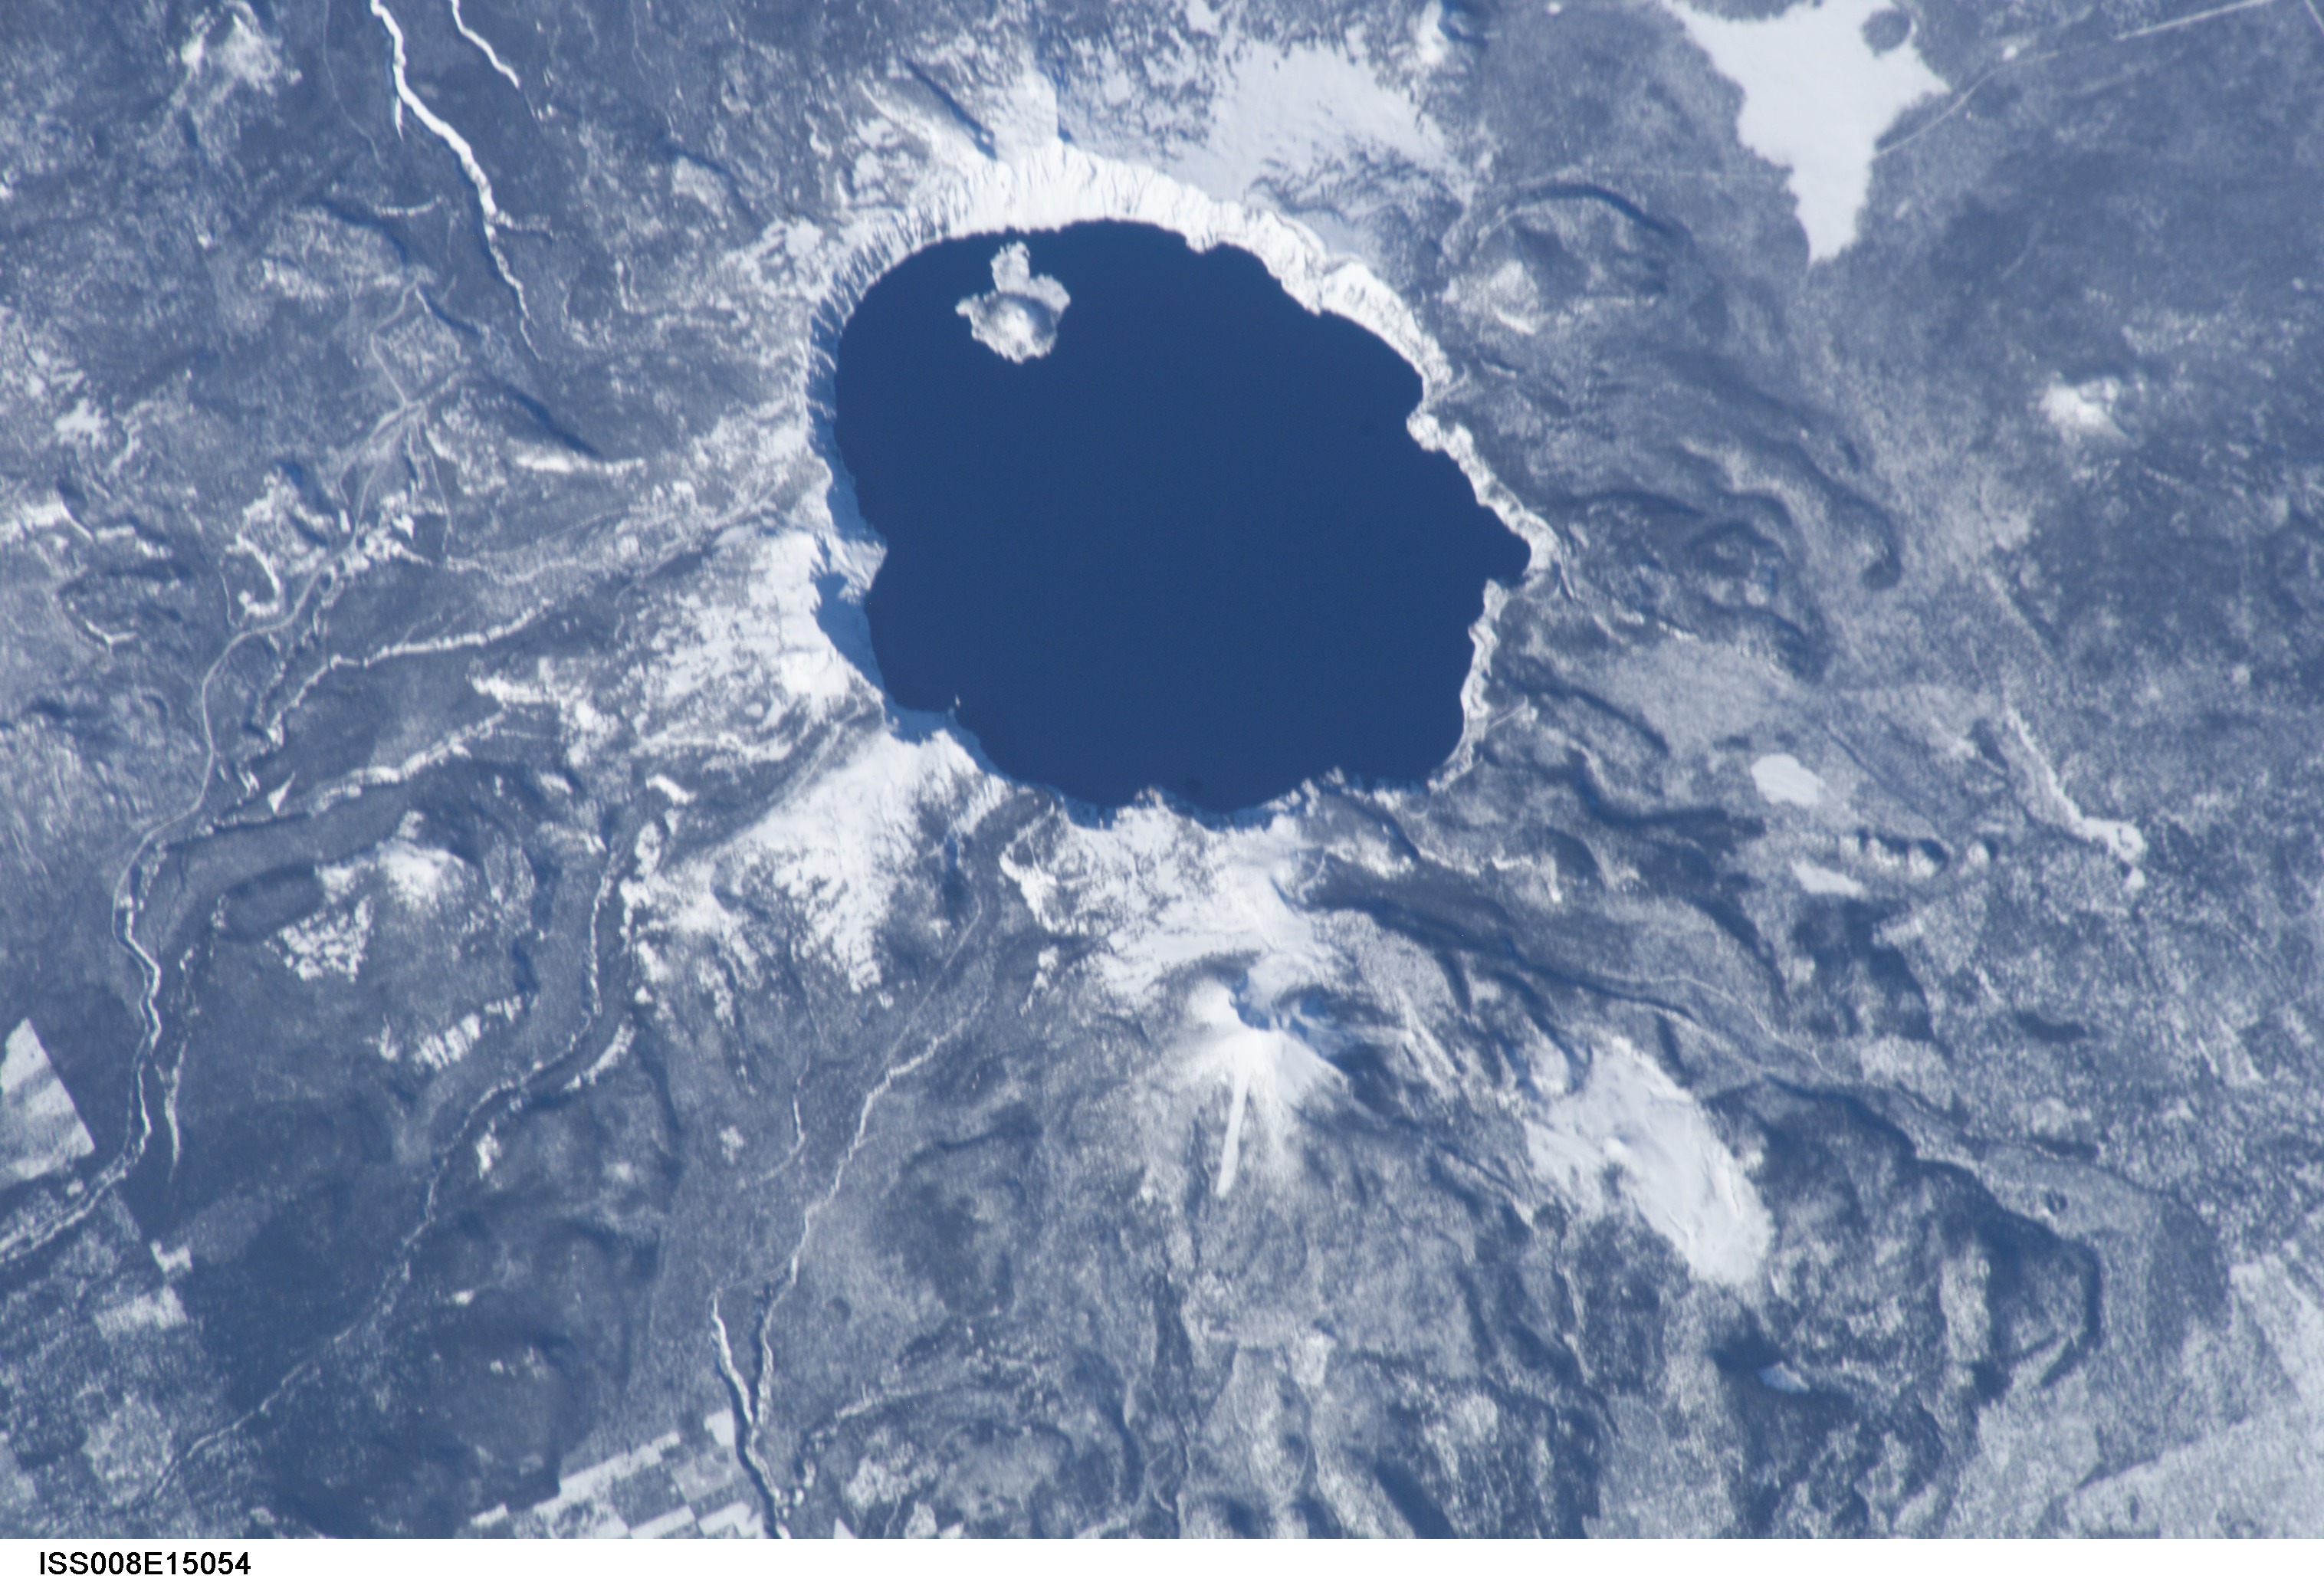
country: USA-OREGON
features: CRATER LAKE
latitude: 42.9
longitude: -122.1
